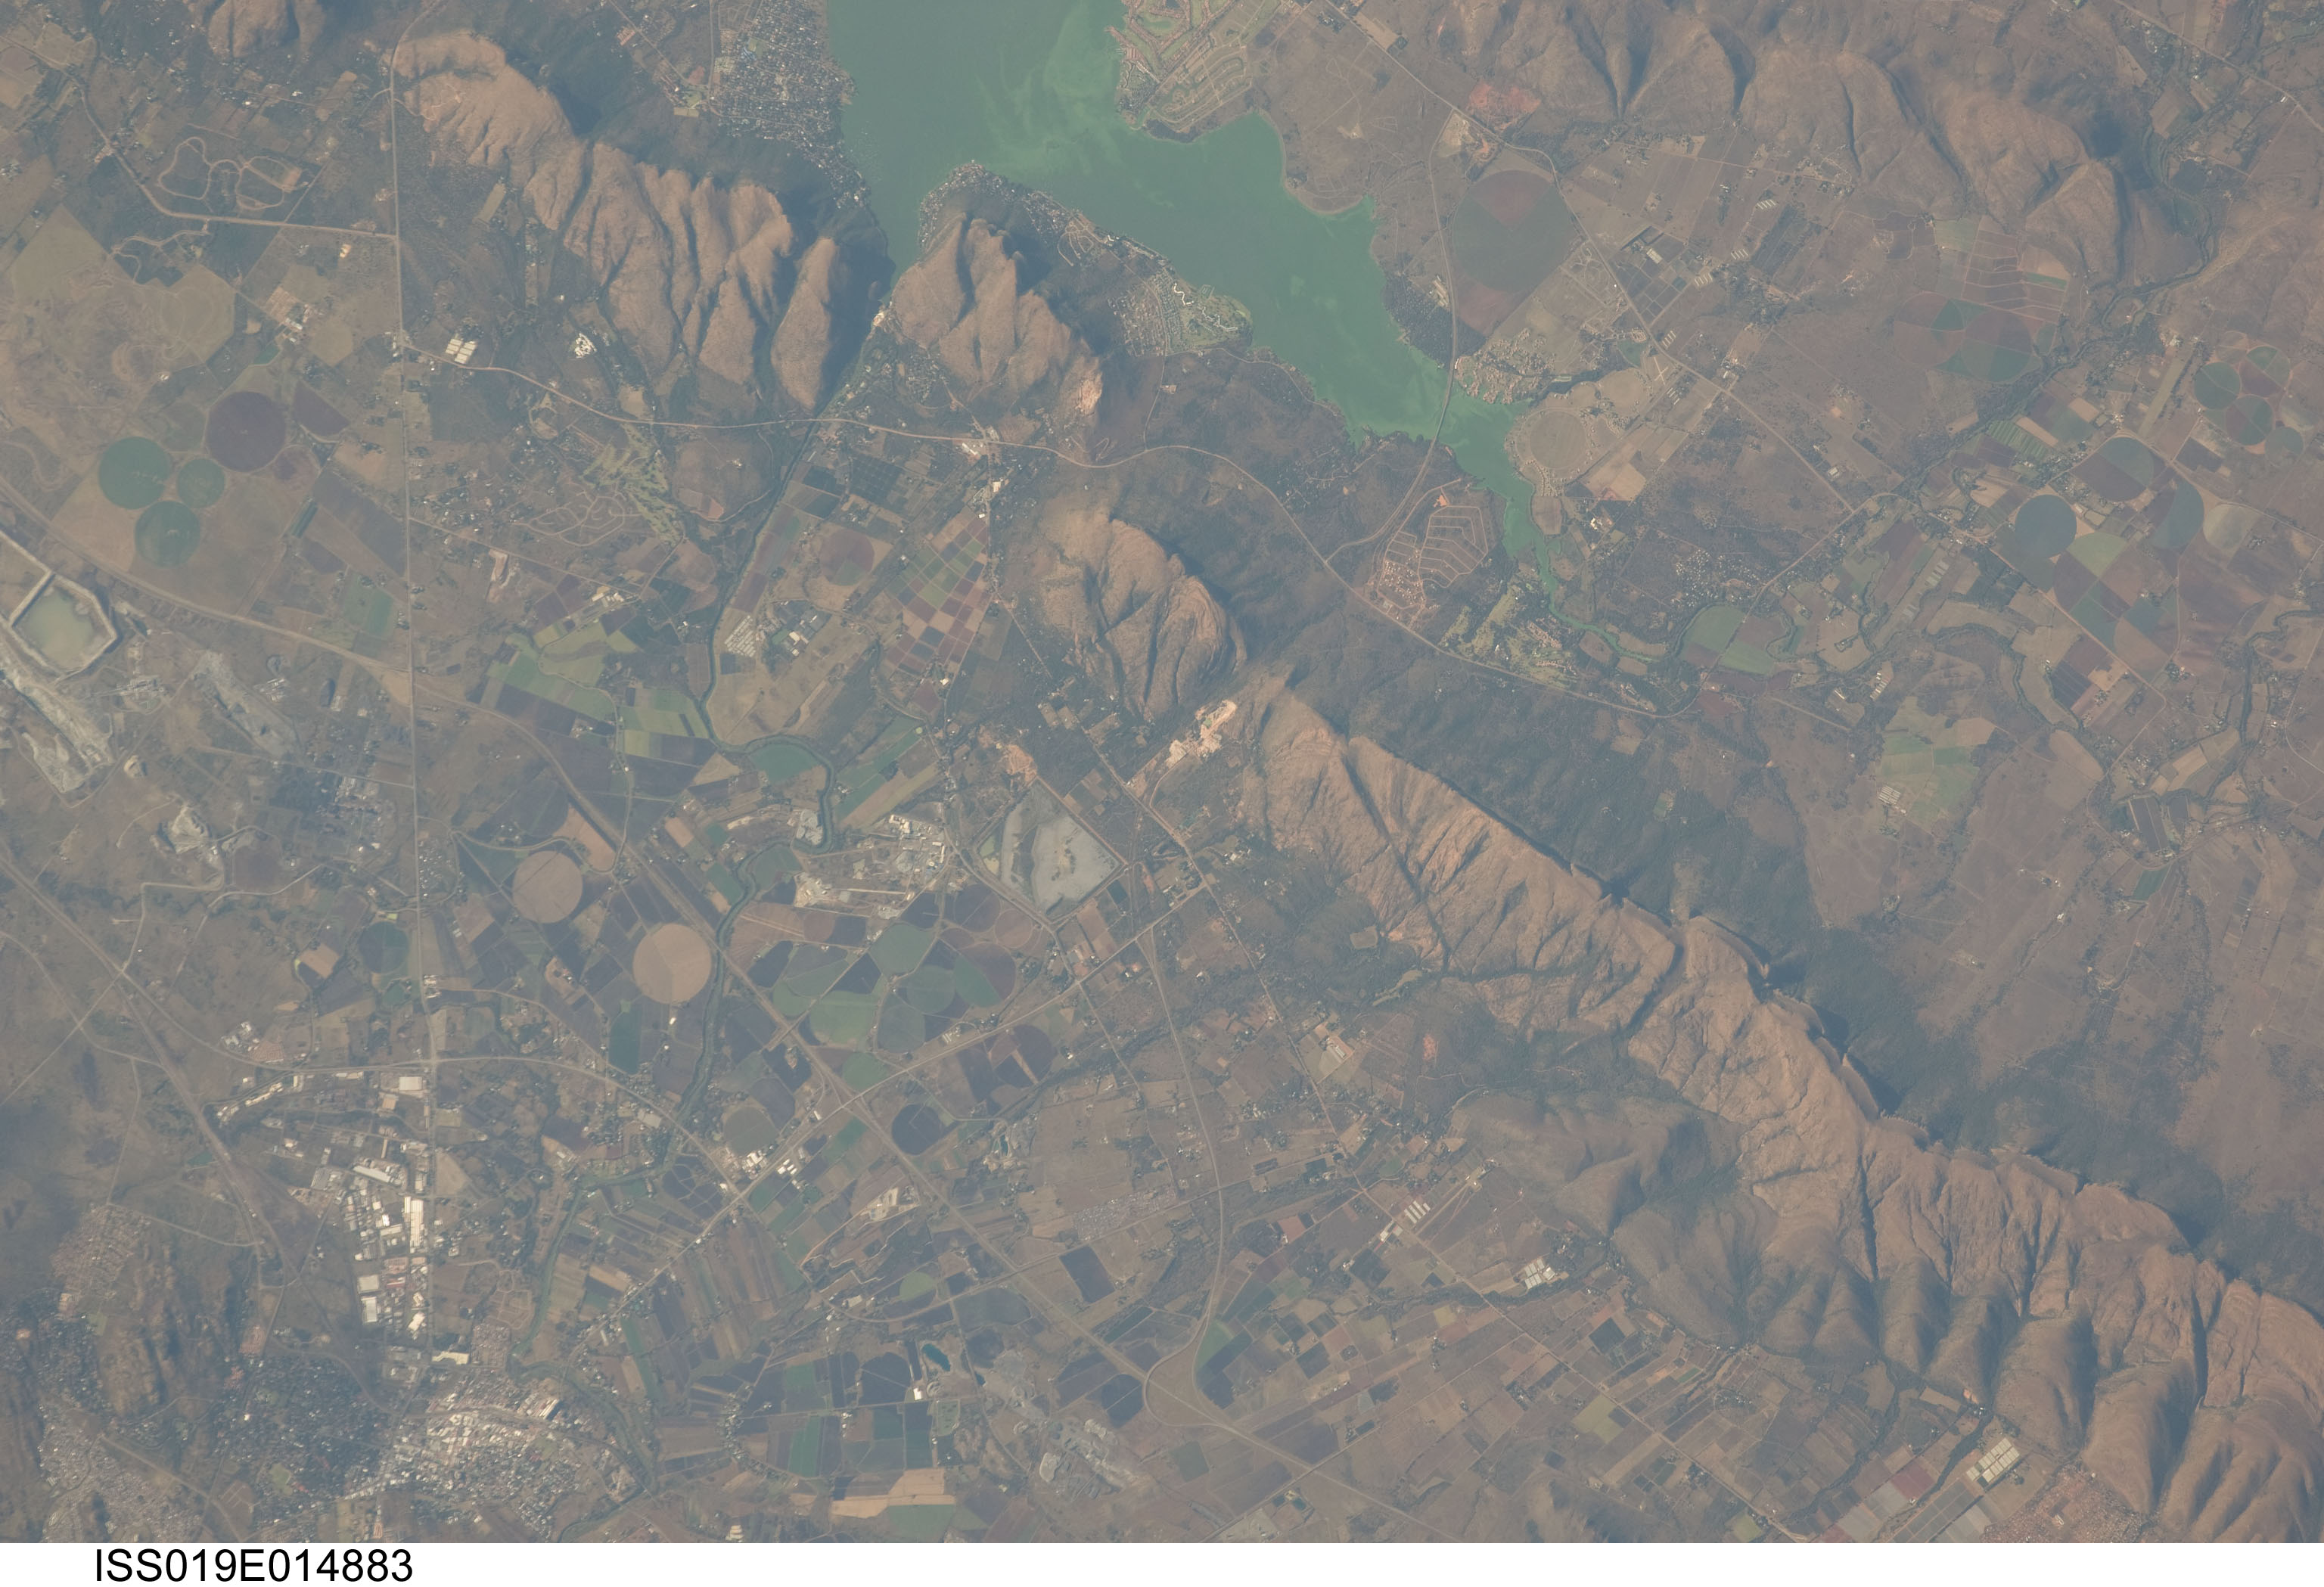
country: REPUBLIC SOUTH AFRICA
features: HARTBEESPOORT DAM
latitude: -25.8
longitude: 27.8
